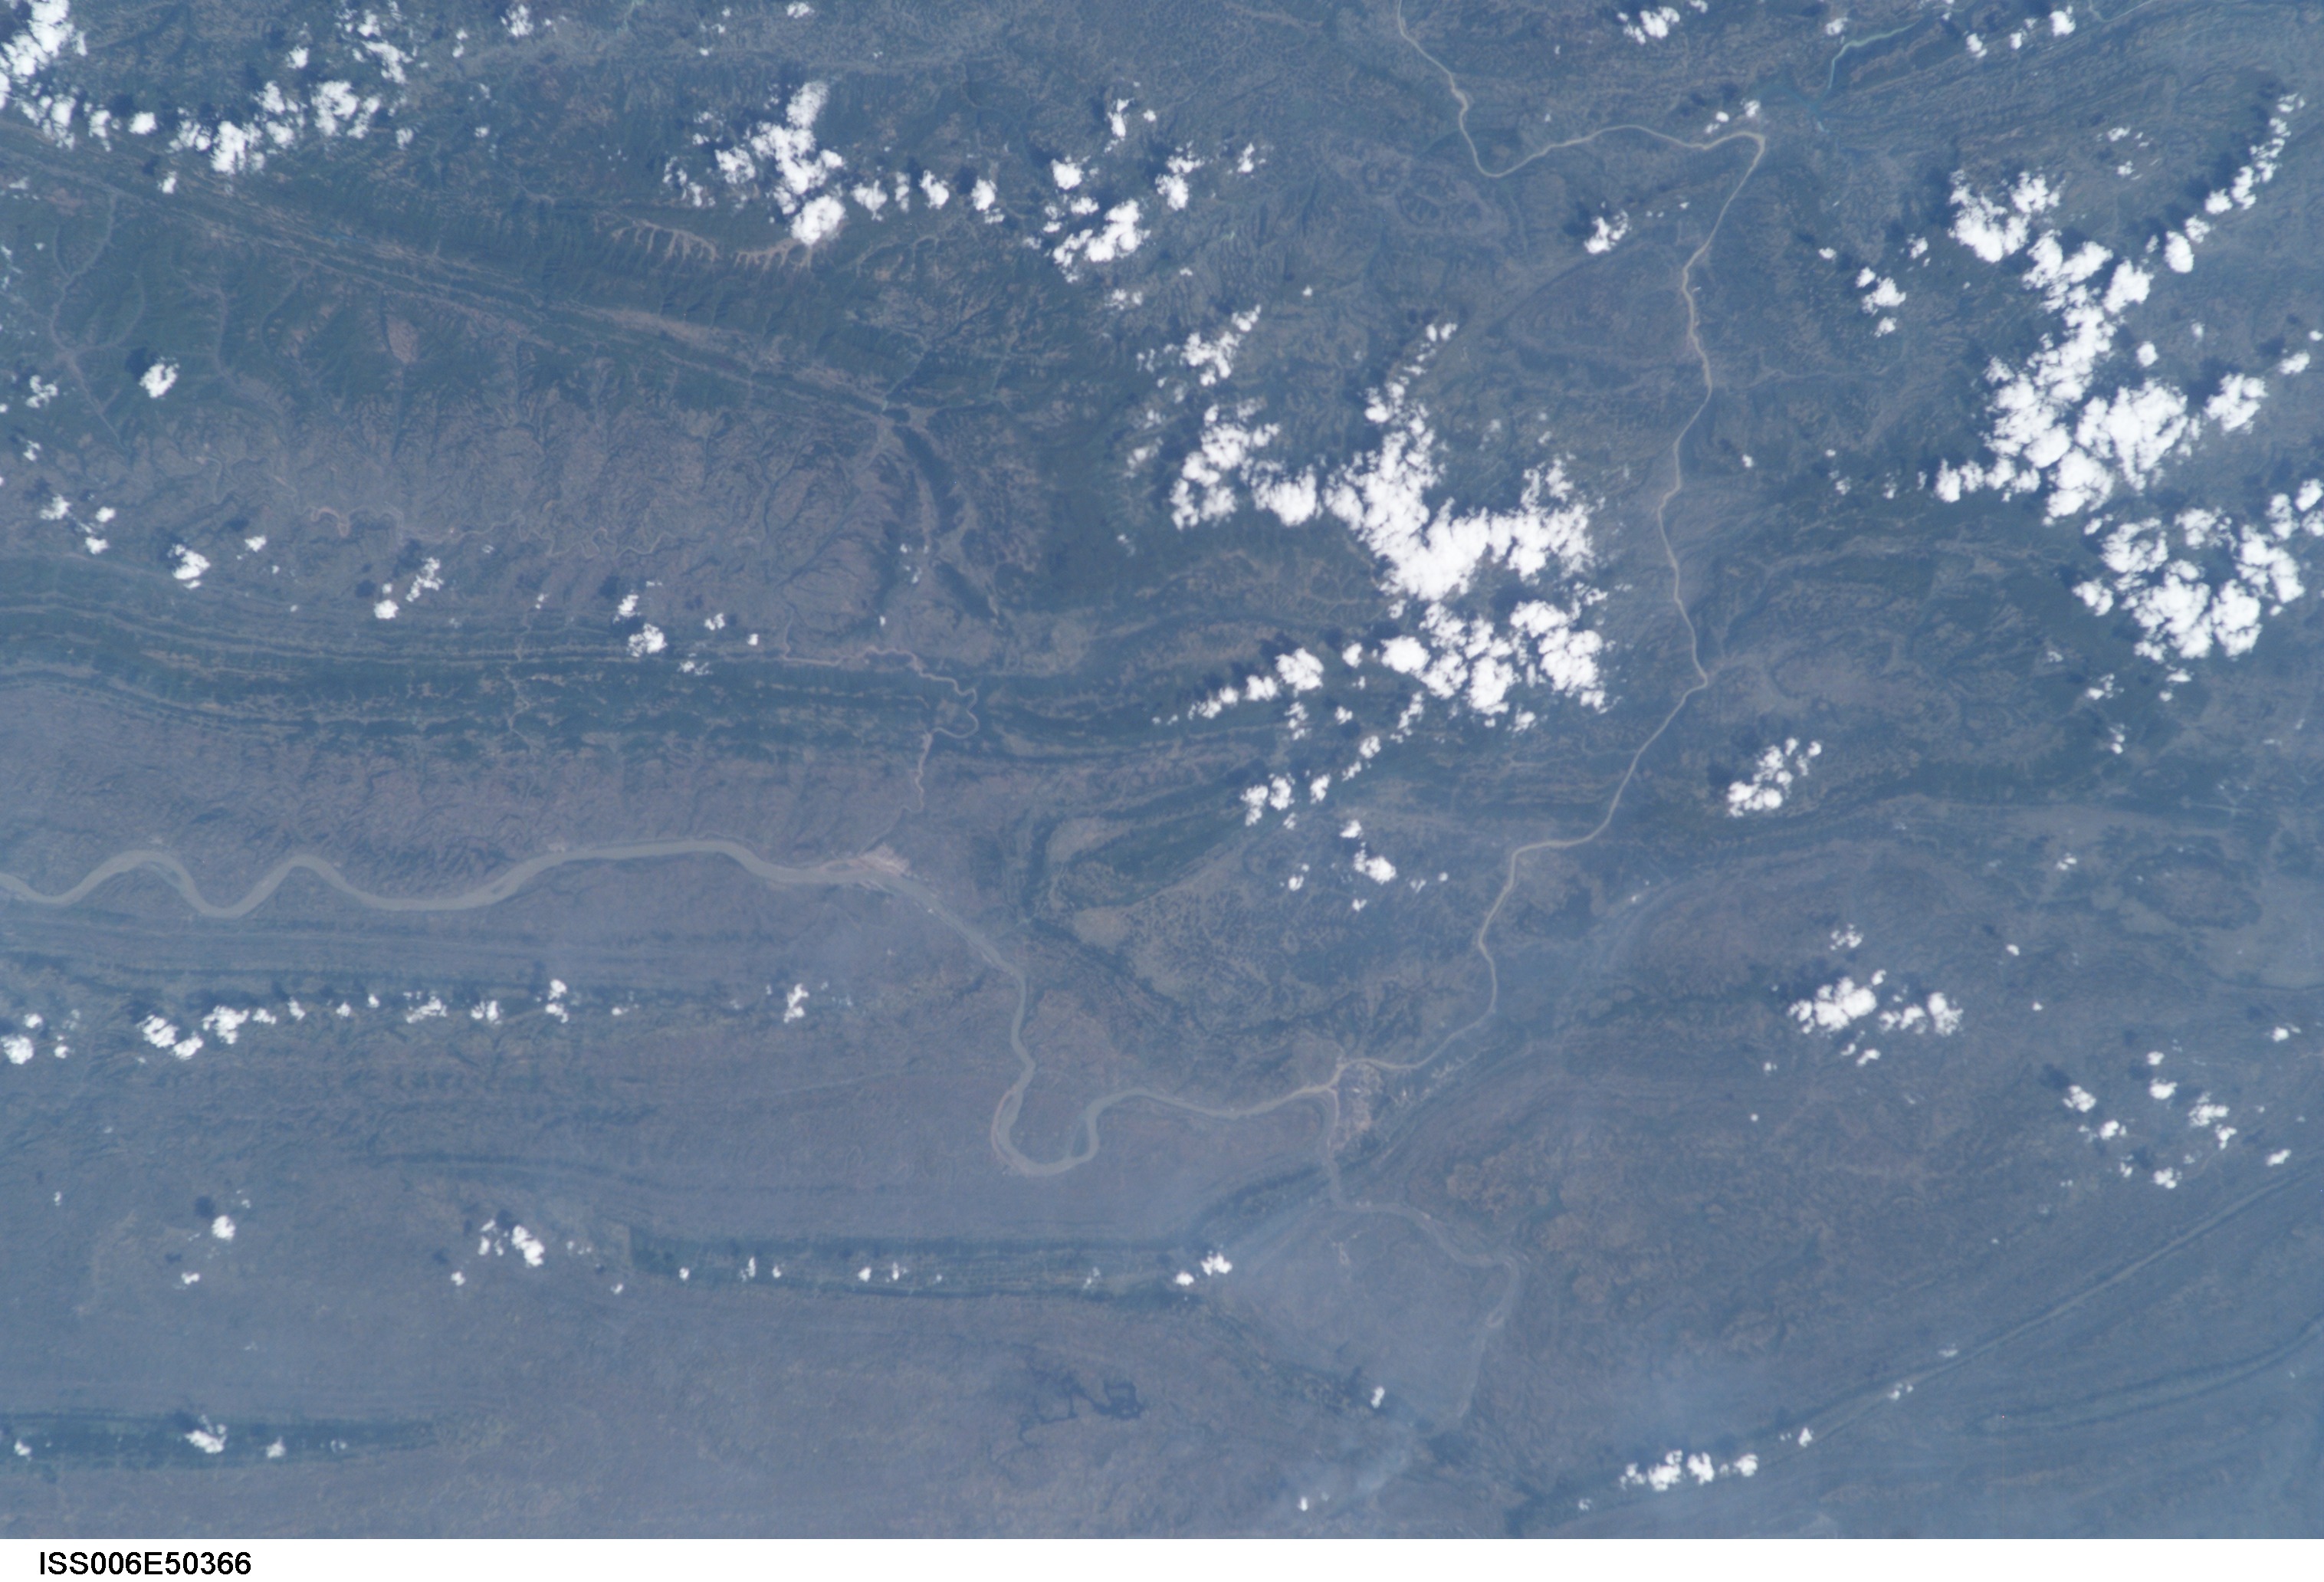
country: CHINA
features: CHANG RIVER NEAR ZHANGSHOW
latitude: 29.5
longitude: 107.5
